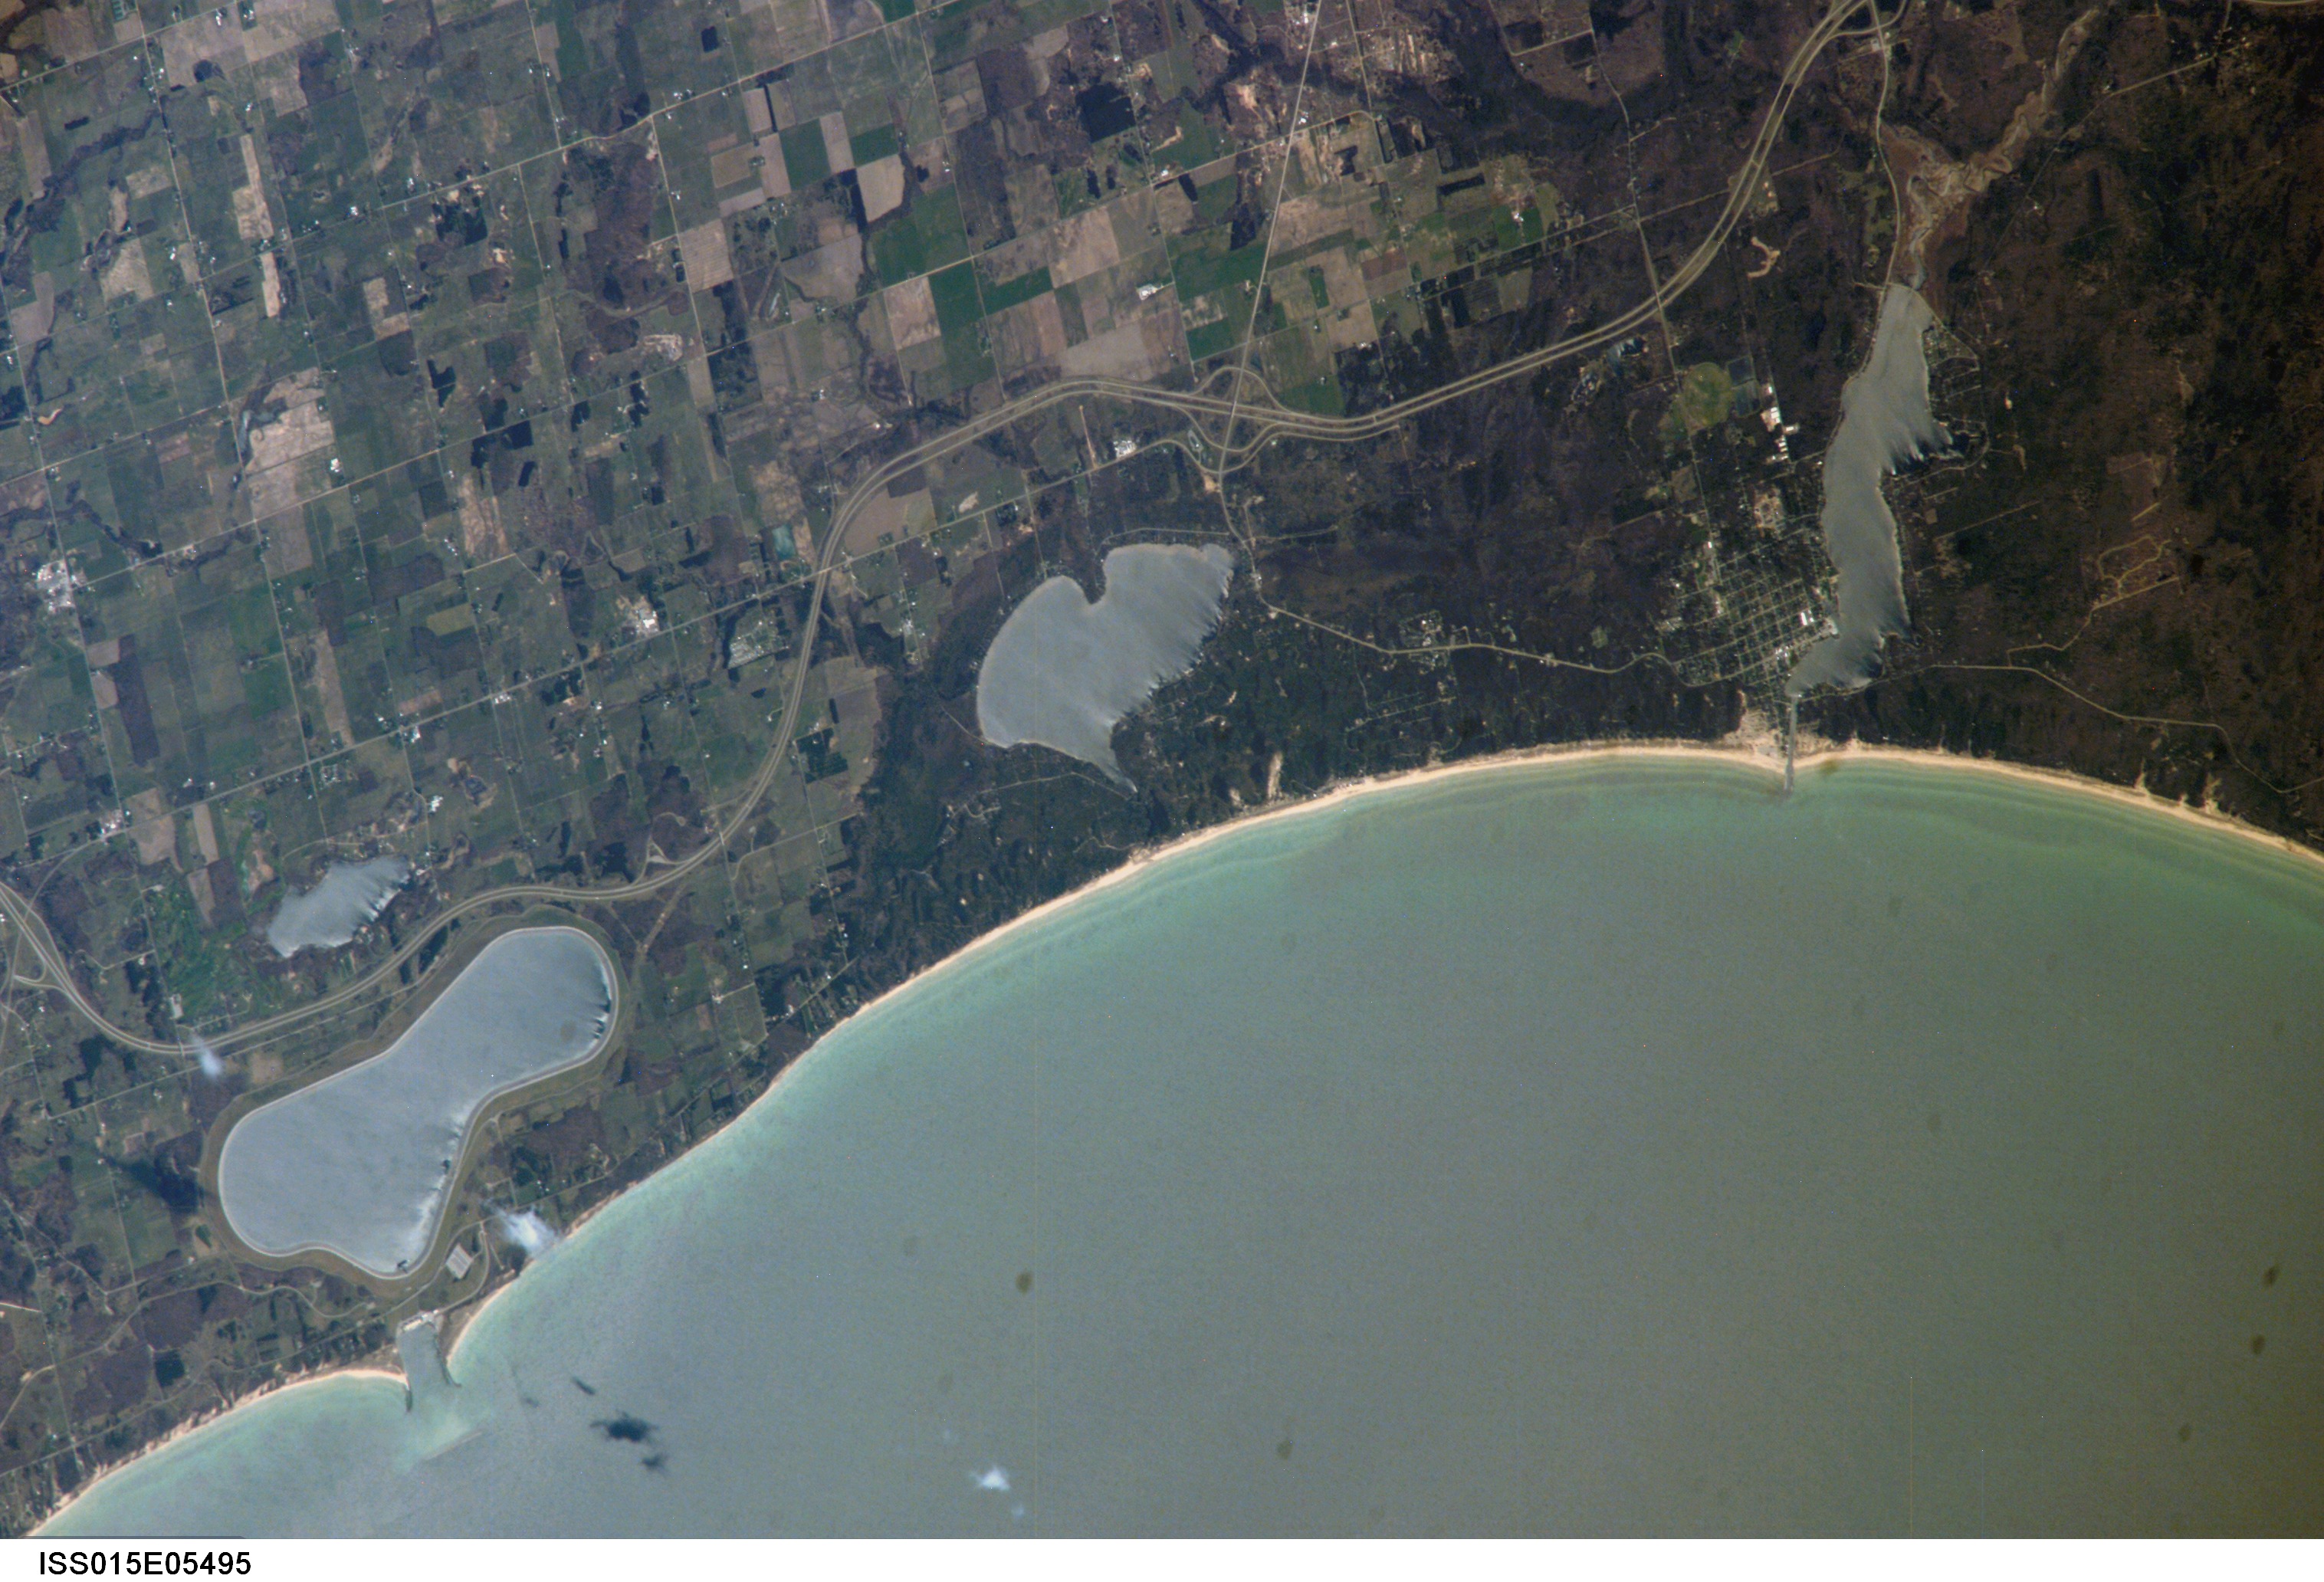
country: USA-MICHIGAN
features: PENTWATER, LAKE MICHIGAN
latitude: 43.8
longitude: -86.4
